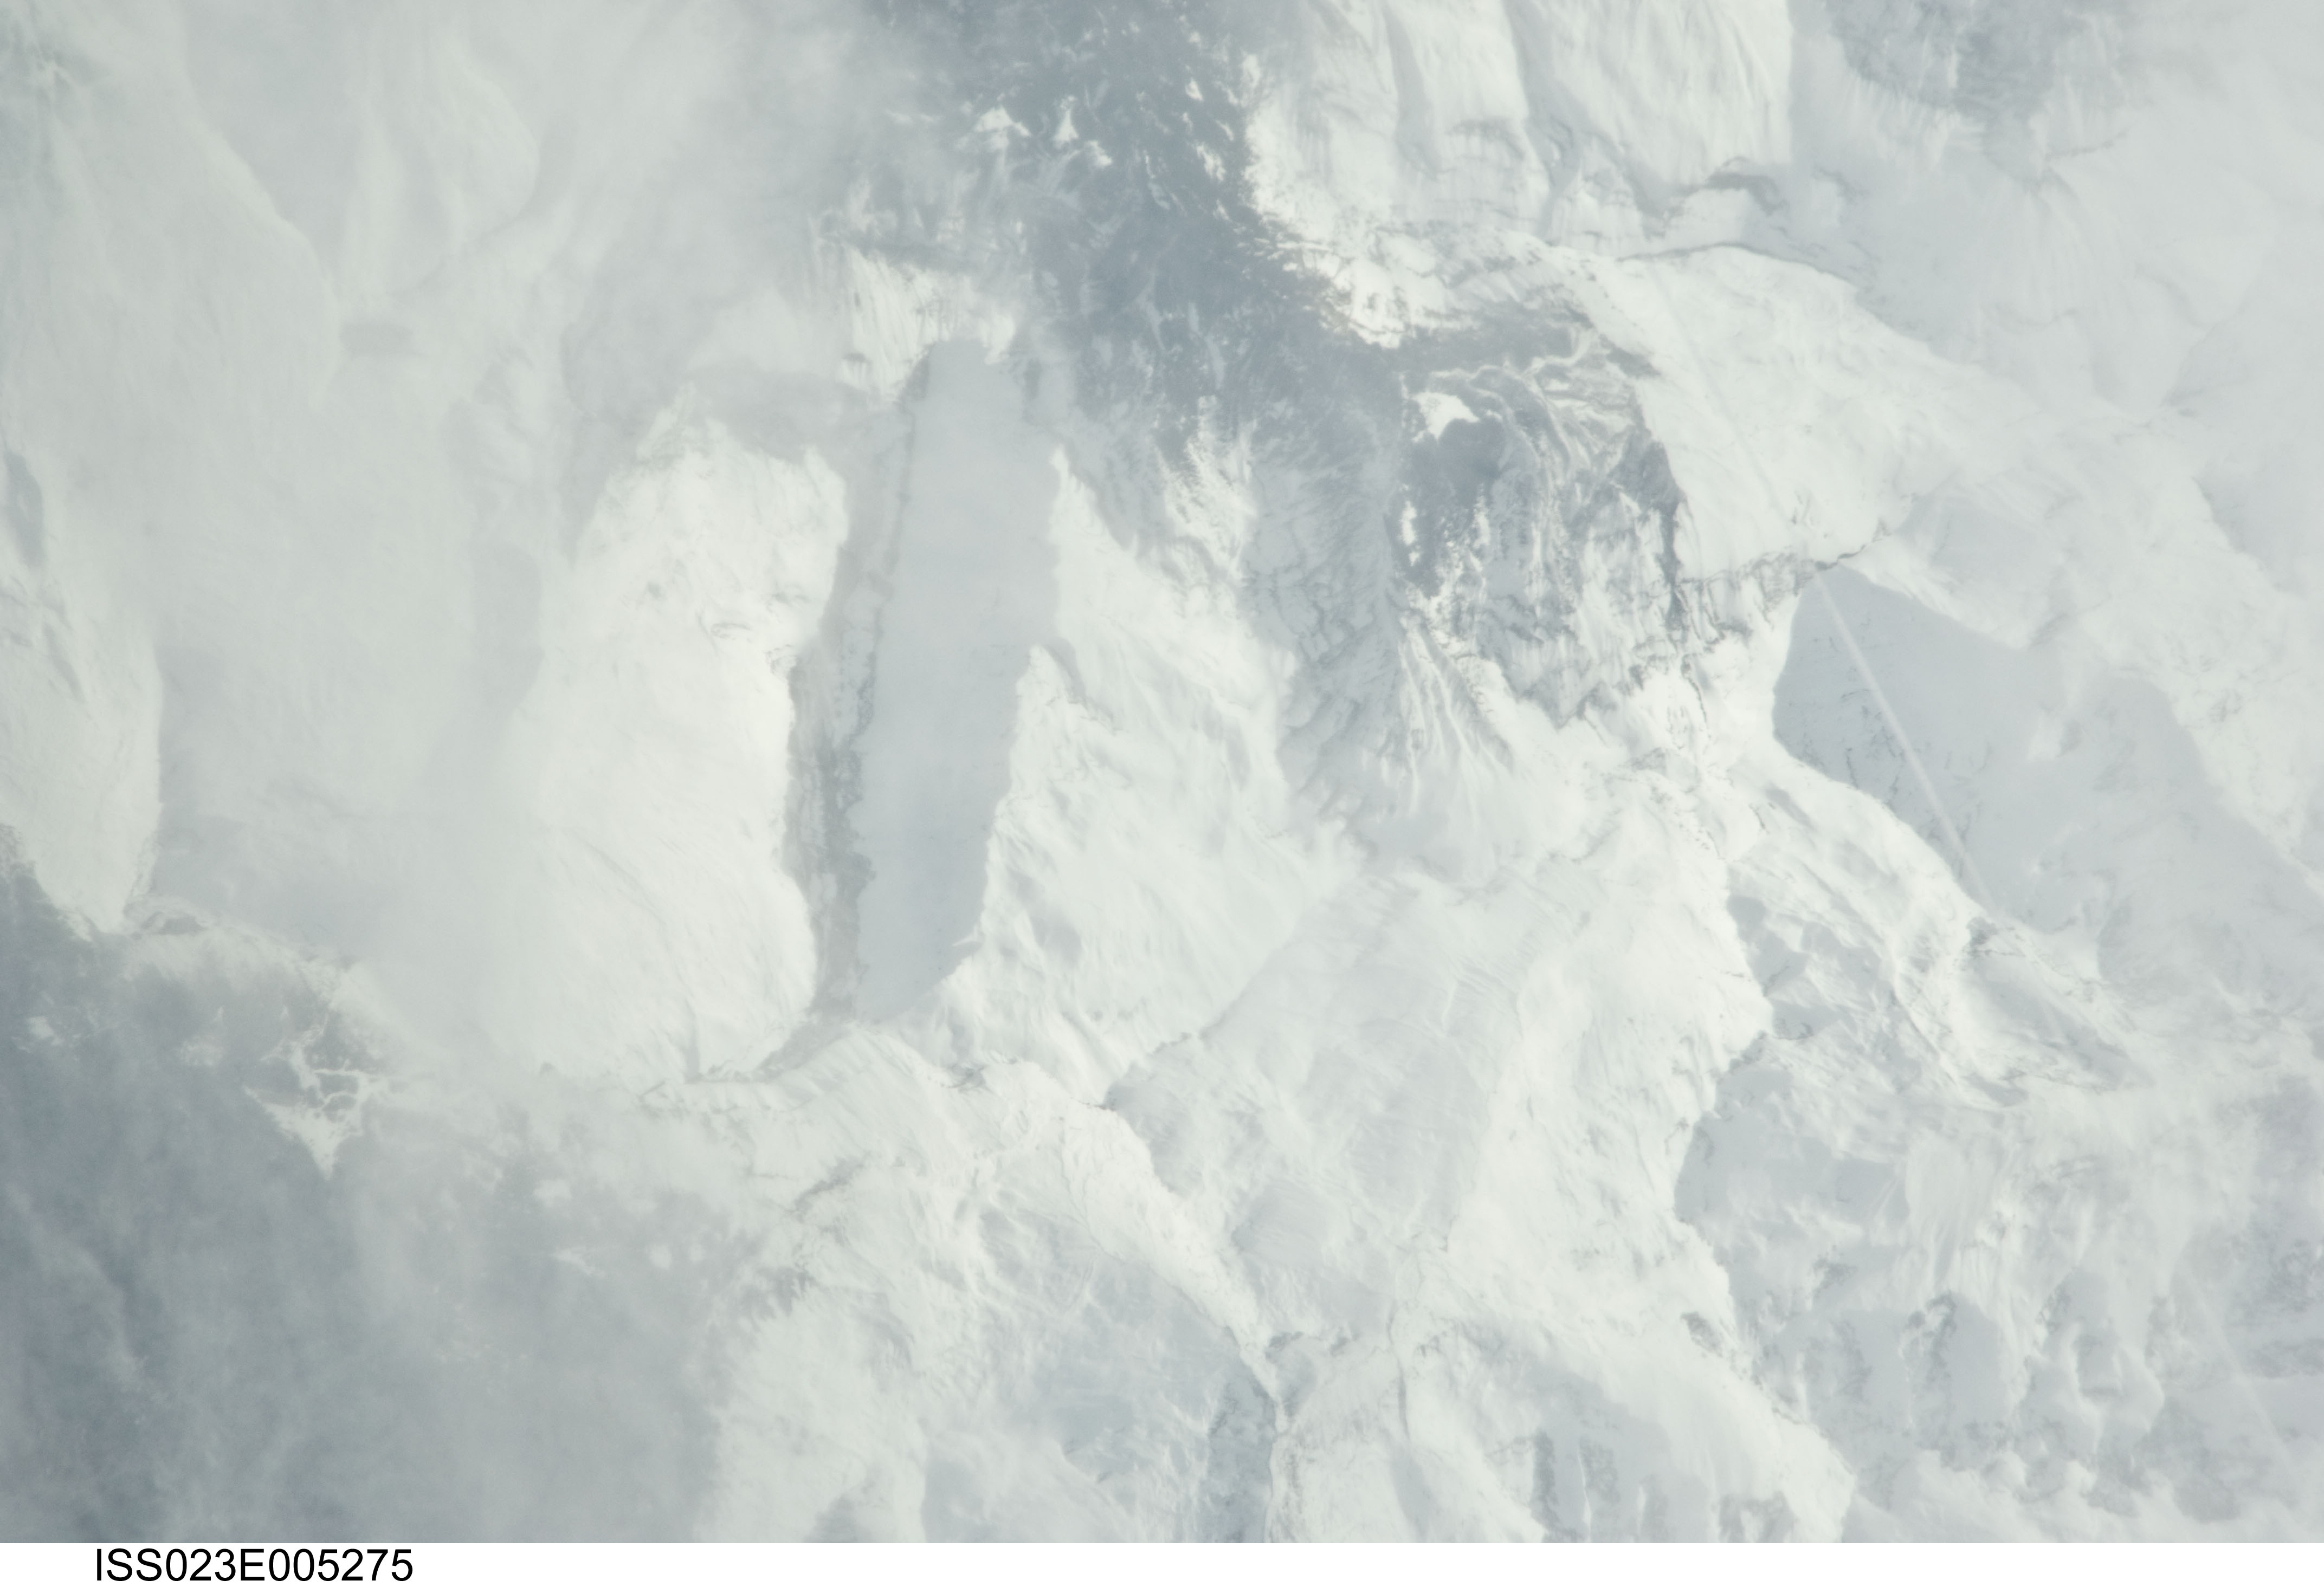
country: FRANCE
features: ALPS, SNOW, VALLEYS, FOREST, MT. RUAN AREA
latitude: 46.0
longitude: 6.8
